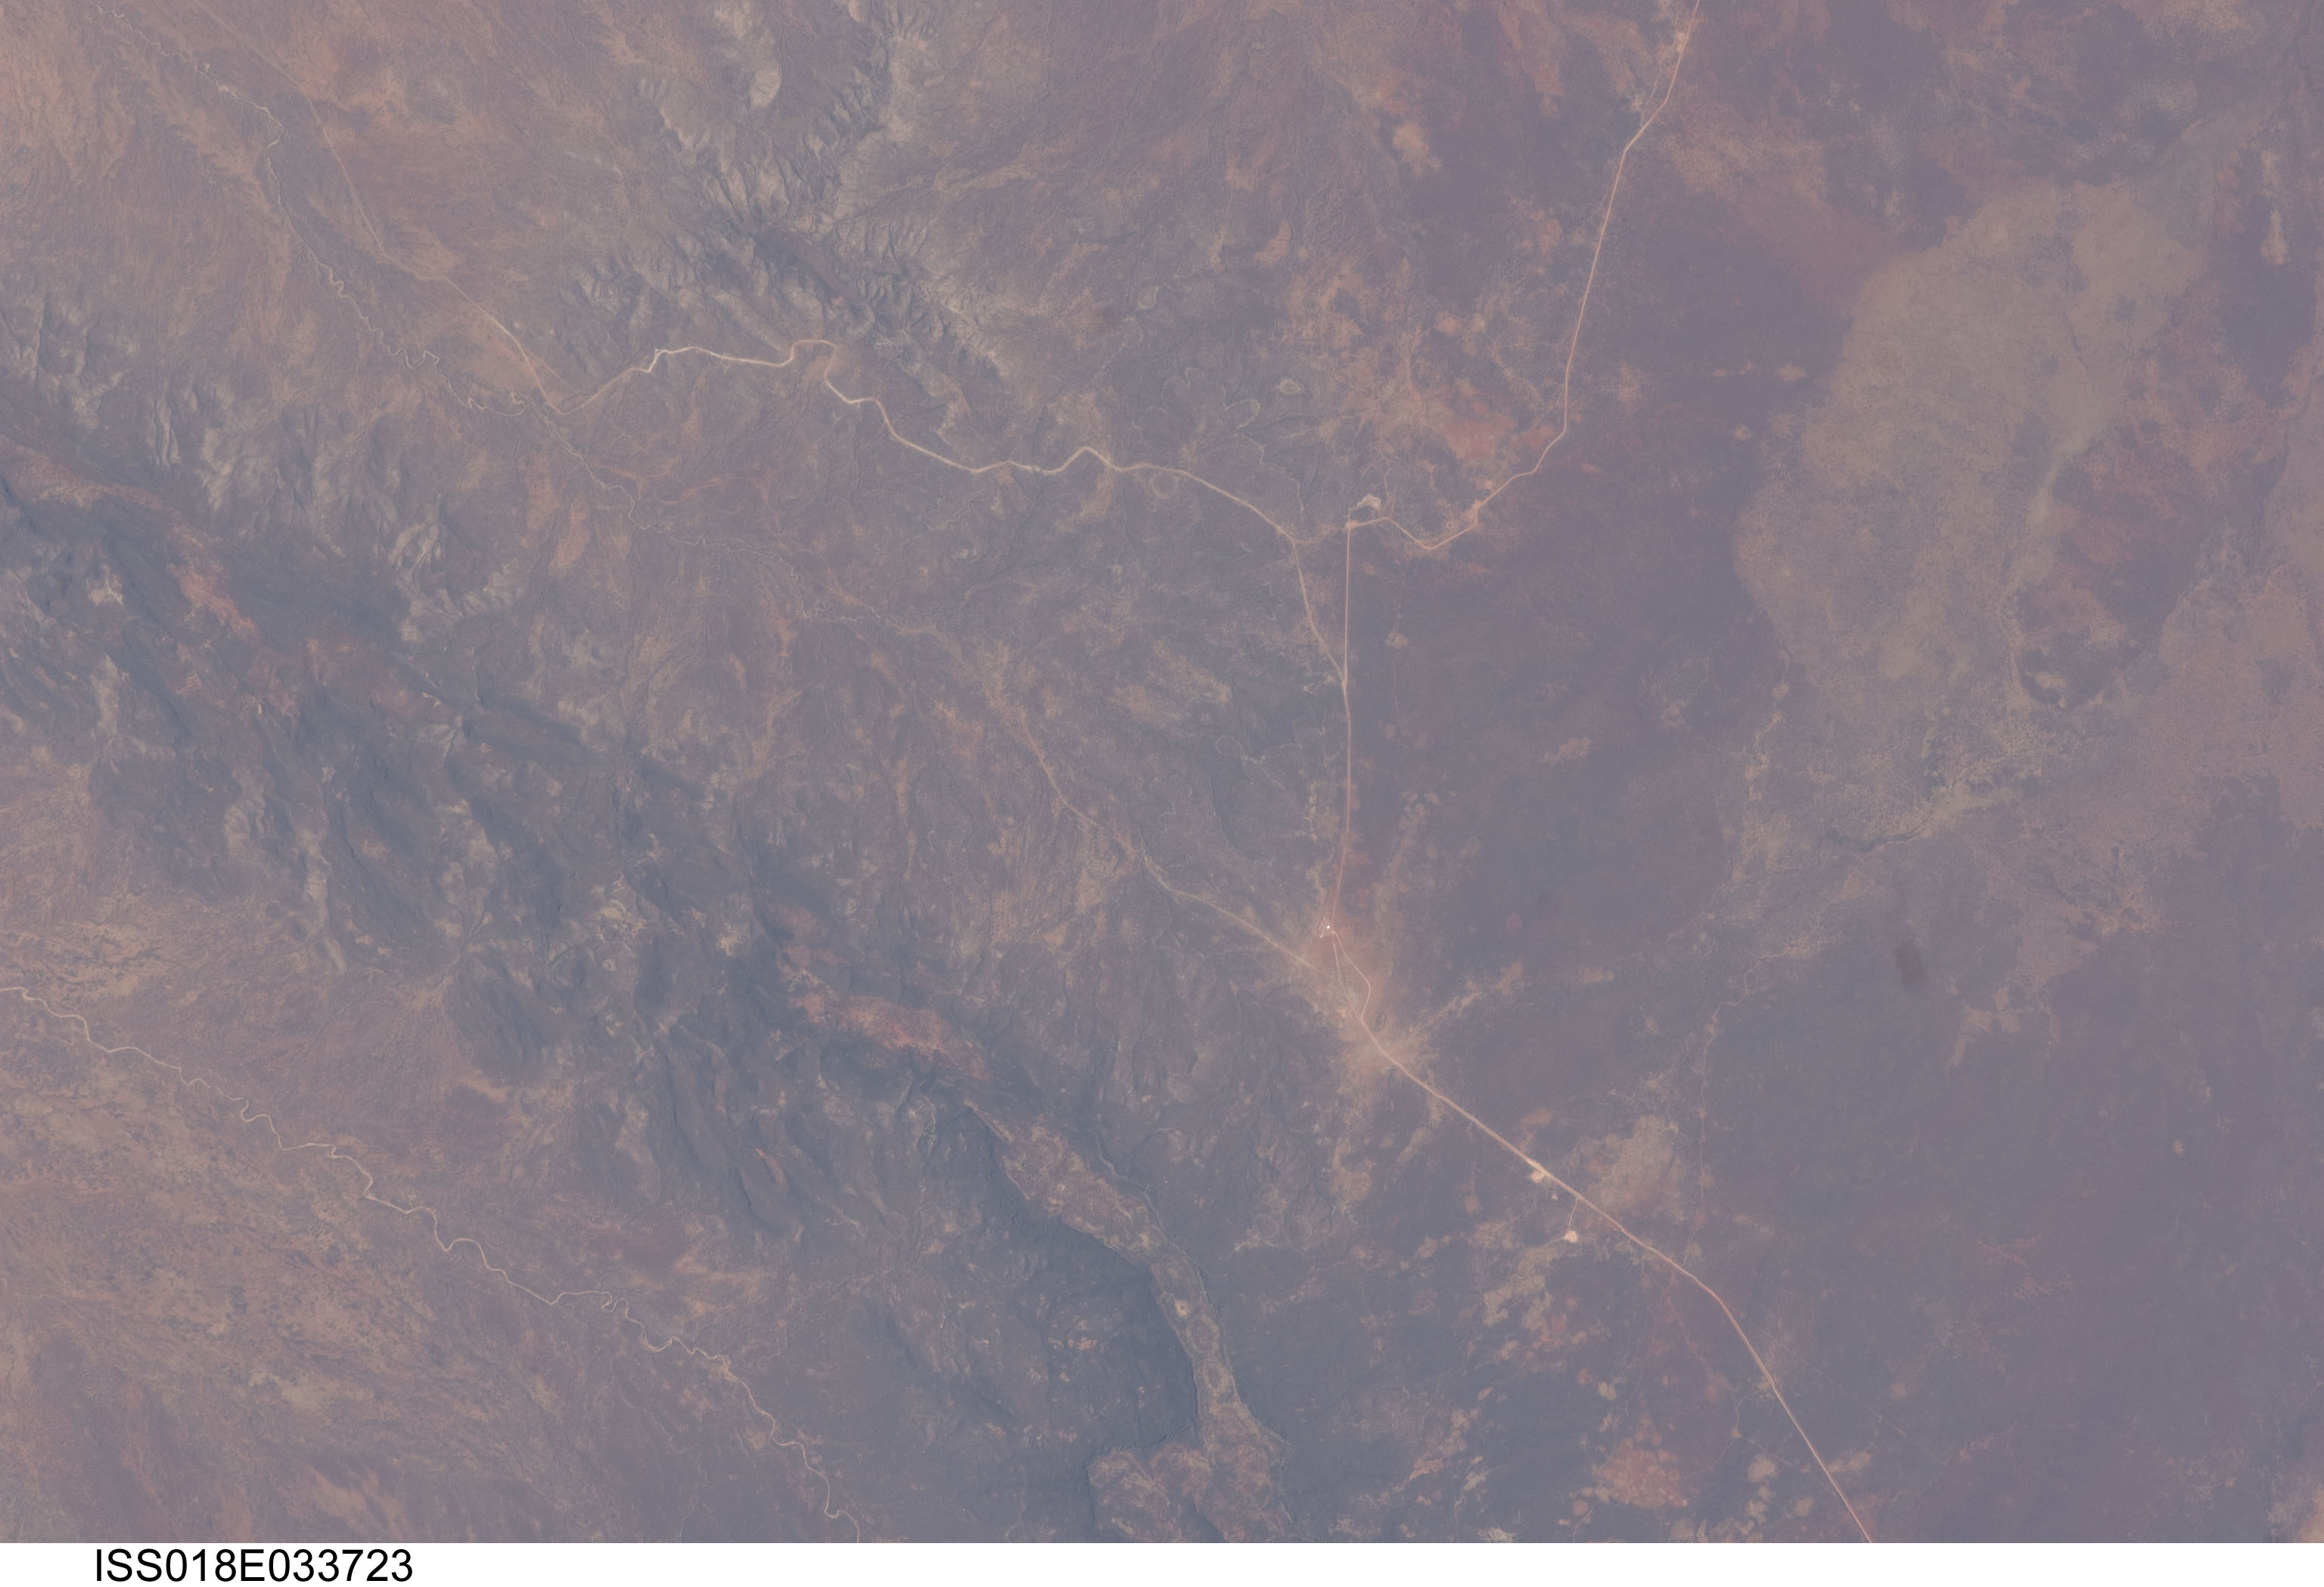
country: ETHIOPIA
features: AREA S. W. OF MT. GHEBI, LIDO
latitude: 6.6
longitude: 41.5
